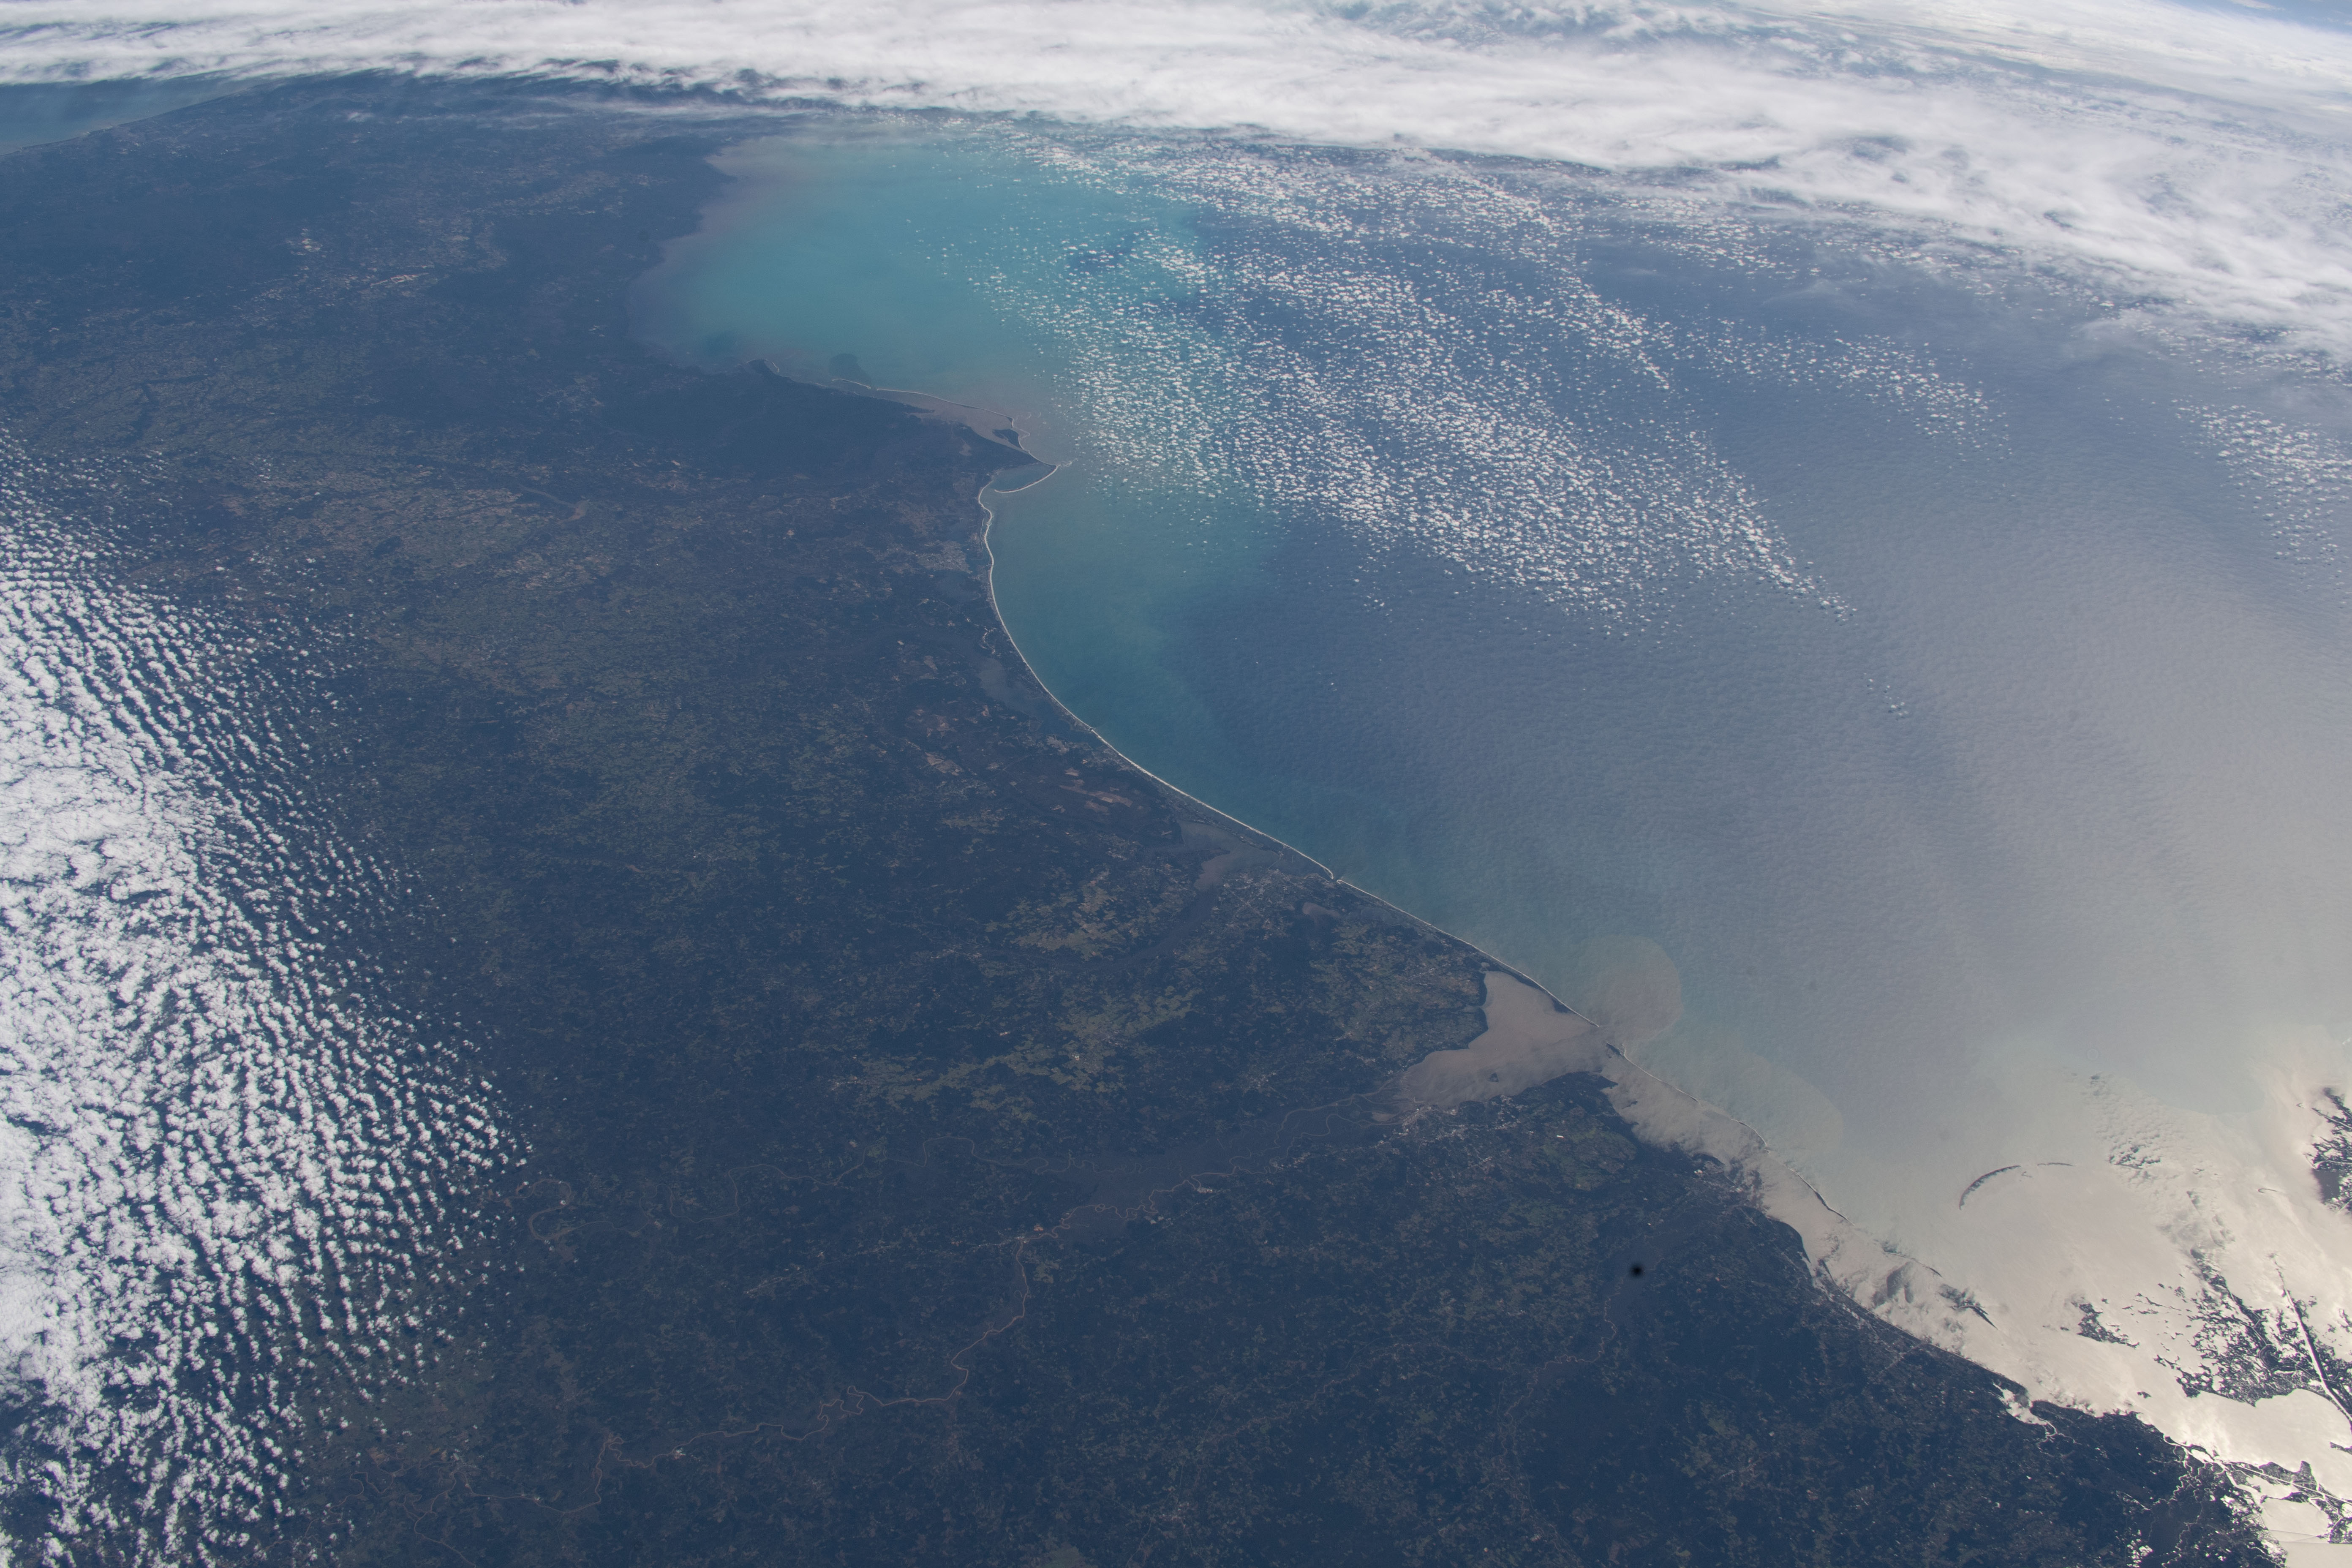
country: USA-FLORIDA
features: GULFPORT, GULF OF MEXICO, CHANDELEUR SOUND, MOBILE, PENSACOLA, PANAMA CITY, TALLAHASSEE
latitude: 30.5
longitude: -87.0
